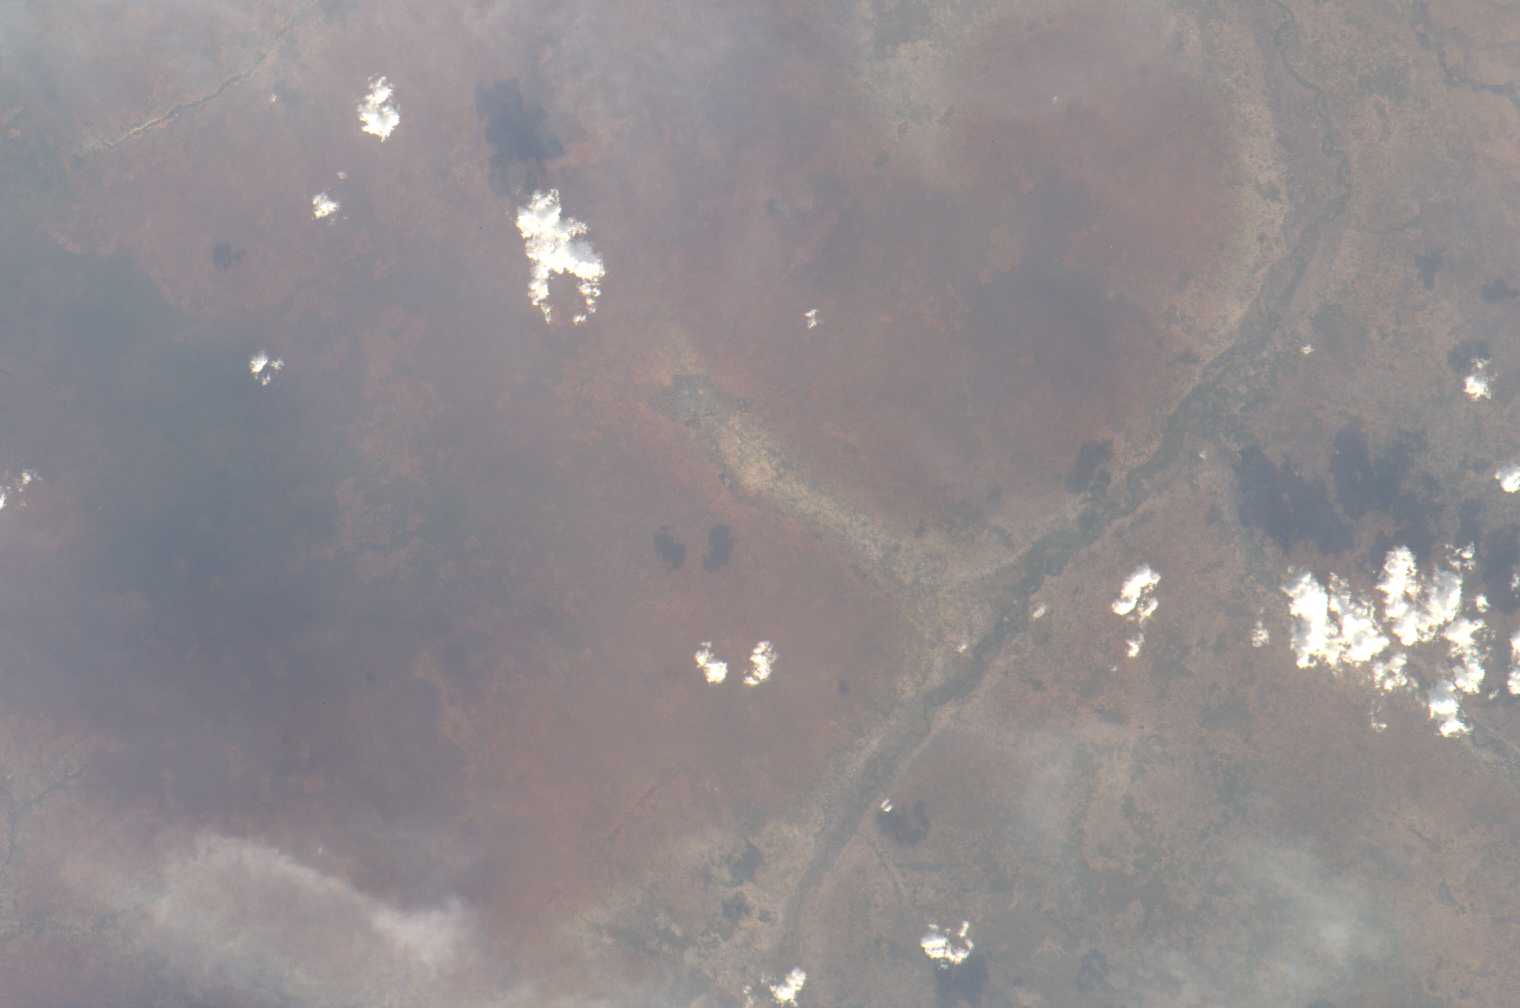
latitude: 9.0
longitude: 17.5
